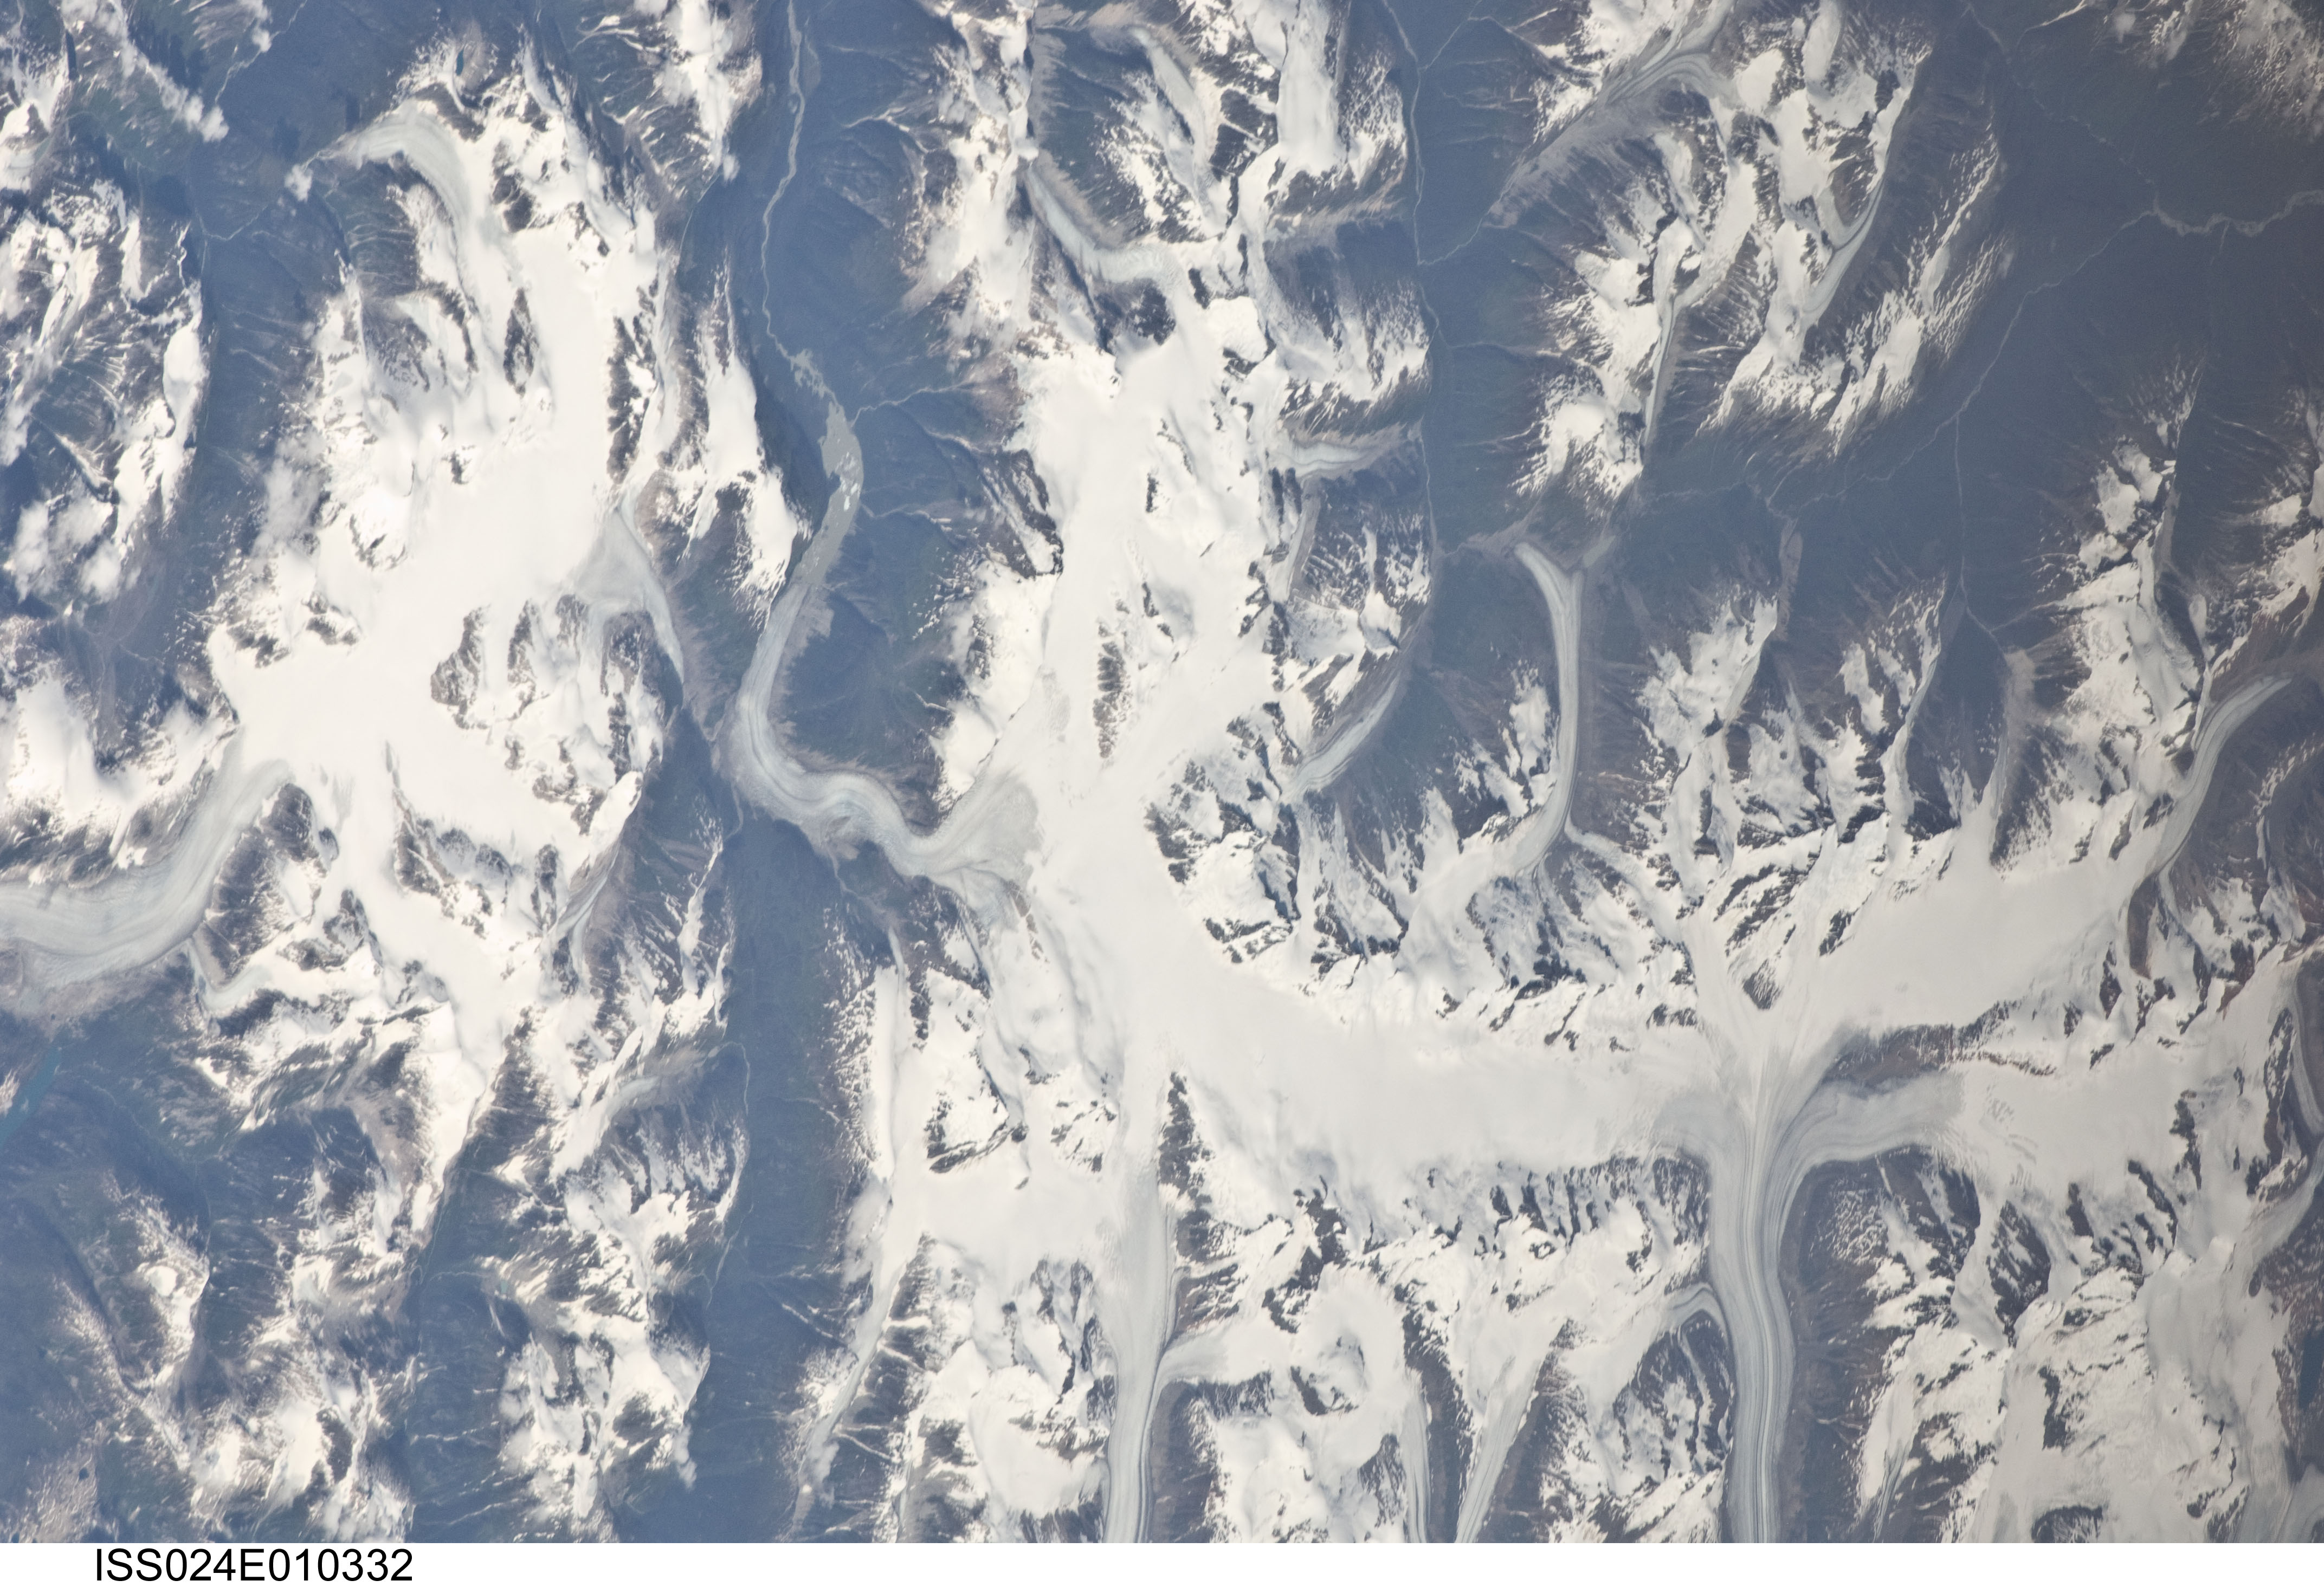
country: CANADA-BC
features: CHICKAMIN GL., FRANK MACKIE GL., SNOW, MTS.
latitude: 56.1
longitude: -130.3
